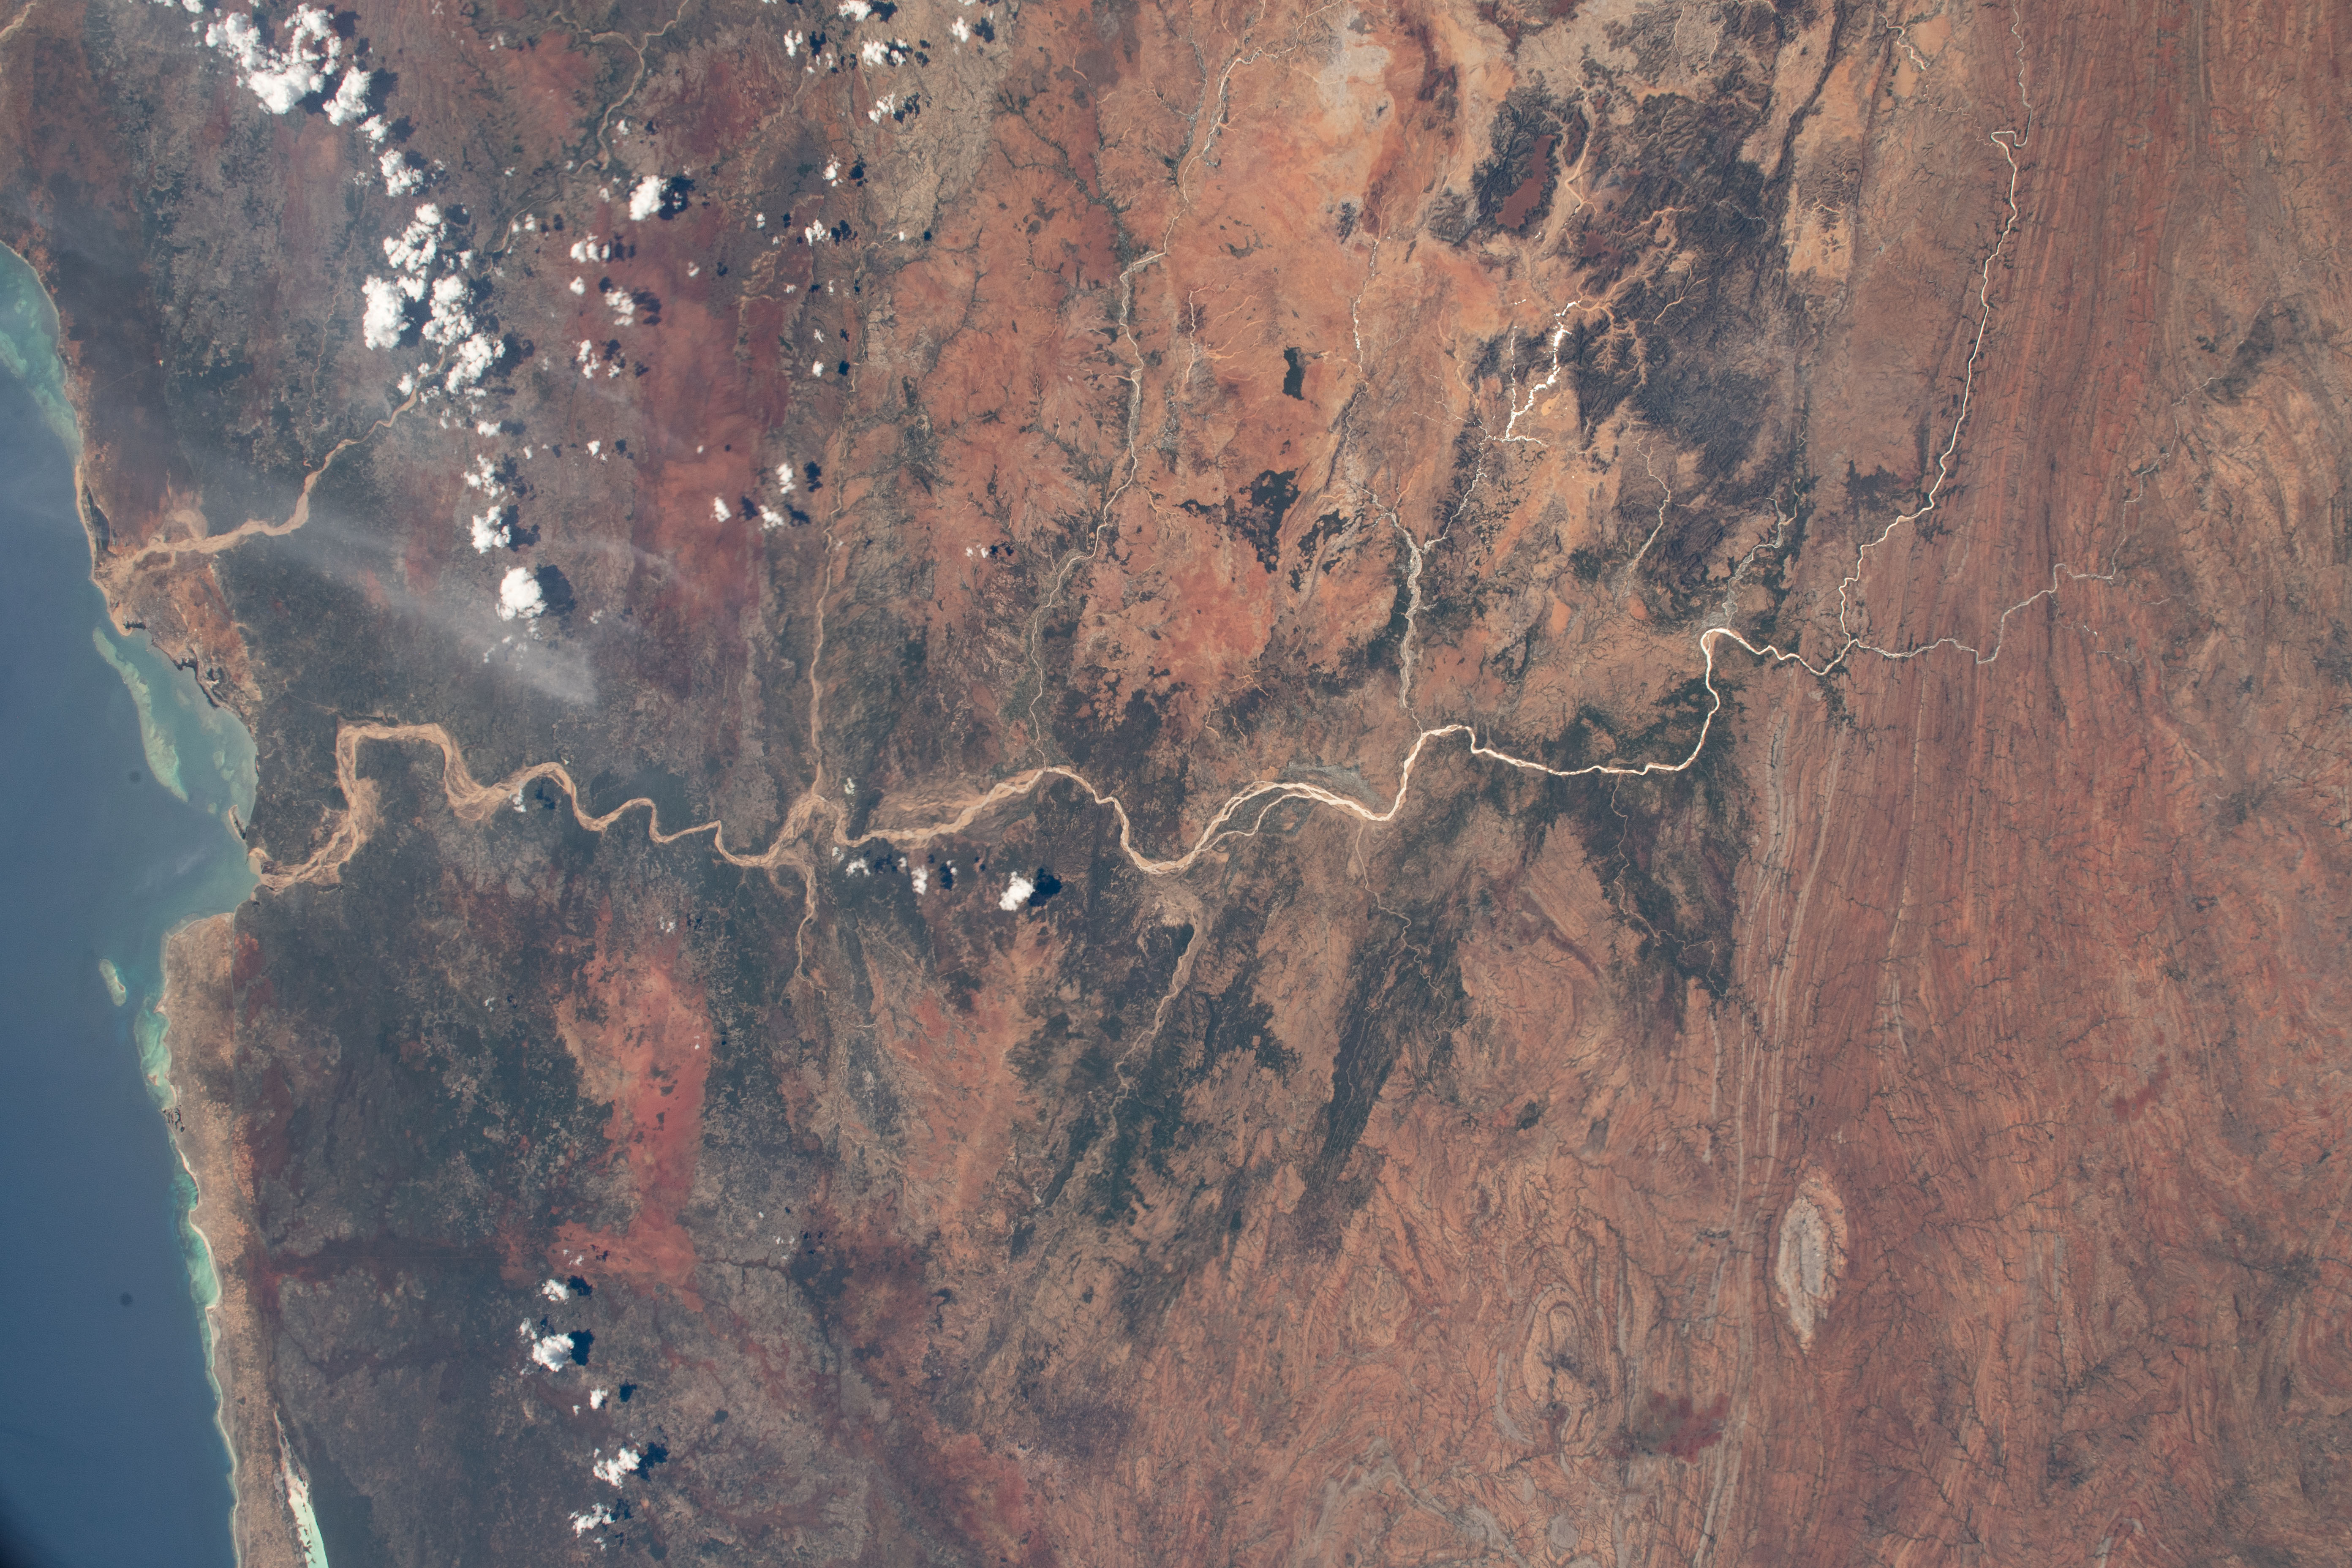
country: MADAGASCAR
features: MADAGASCAR, TOLIARA, TSIMANAMPETSOTSA NATURE RESERVE
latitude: -23.5
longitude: 44.5
